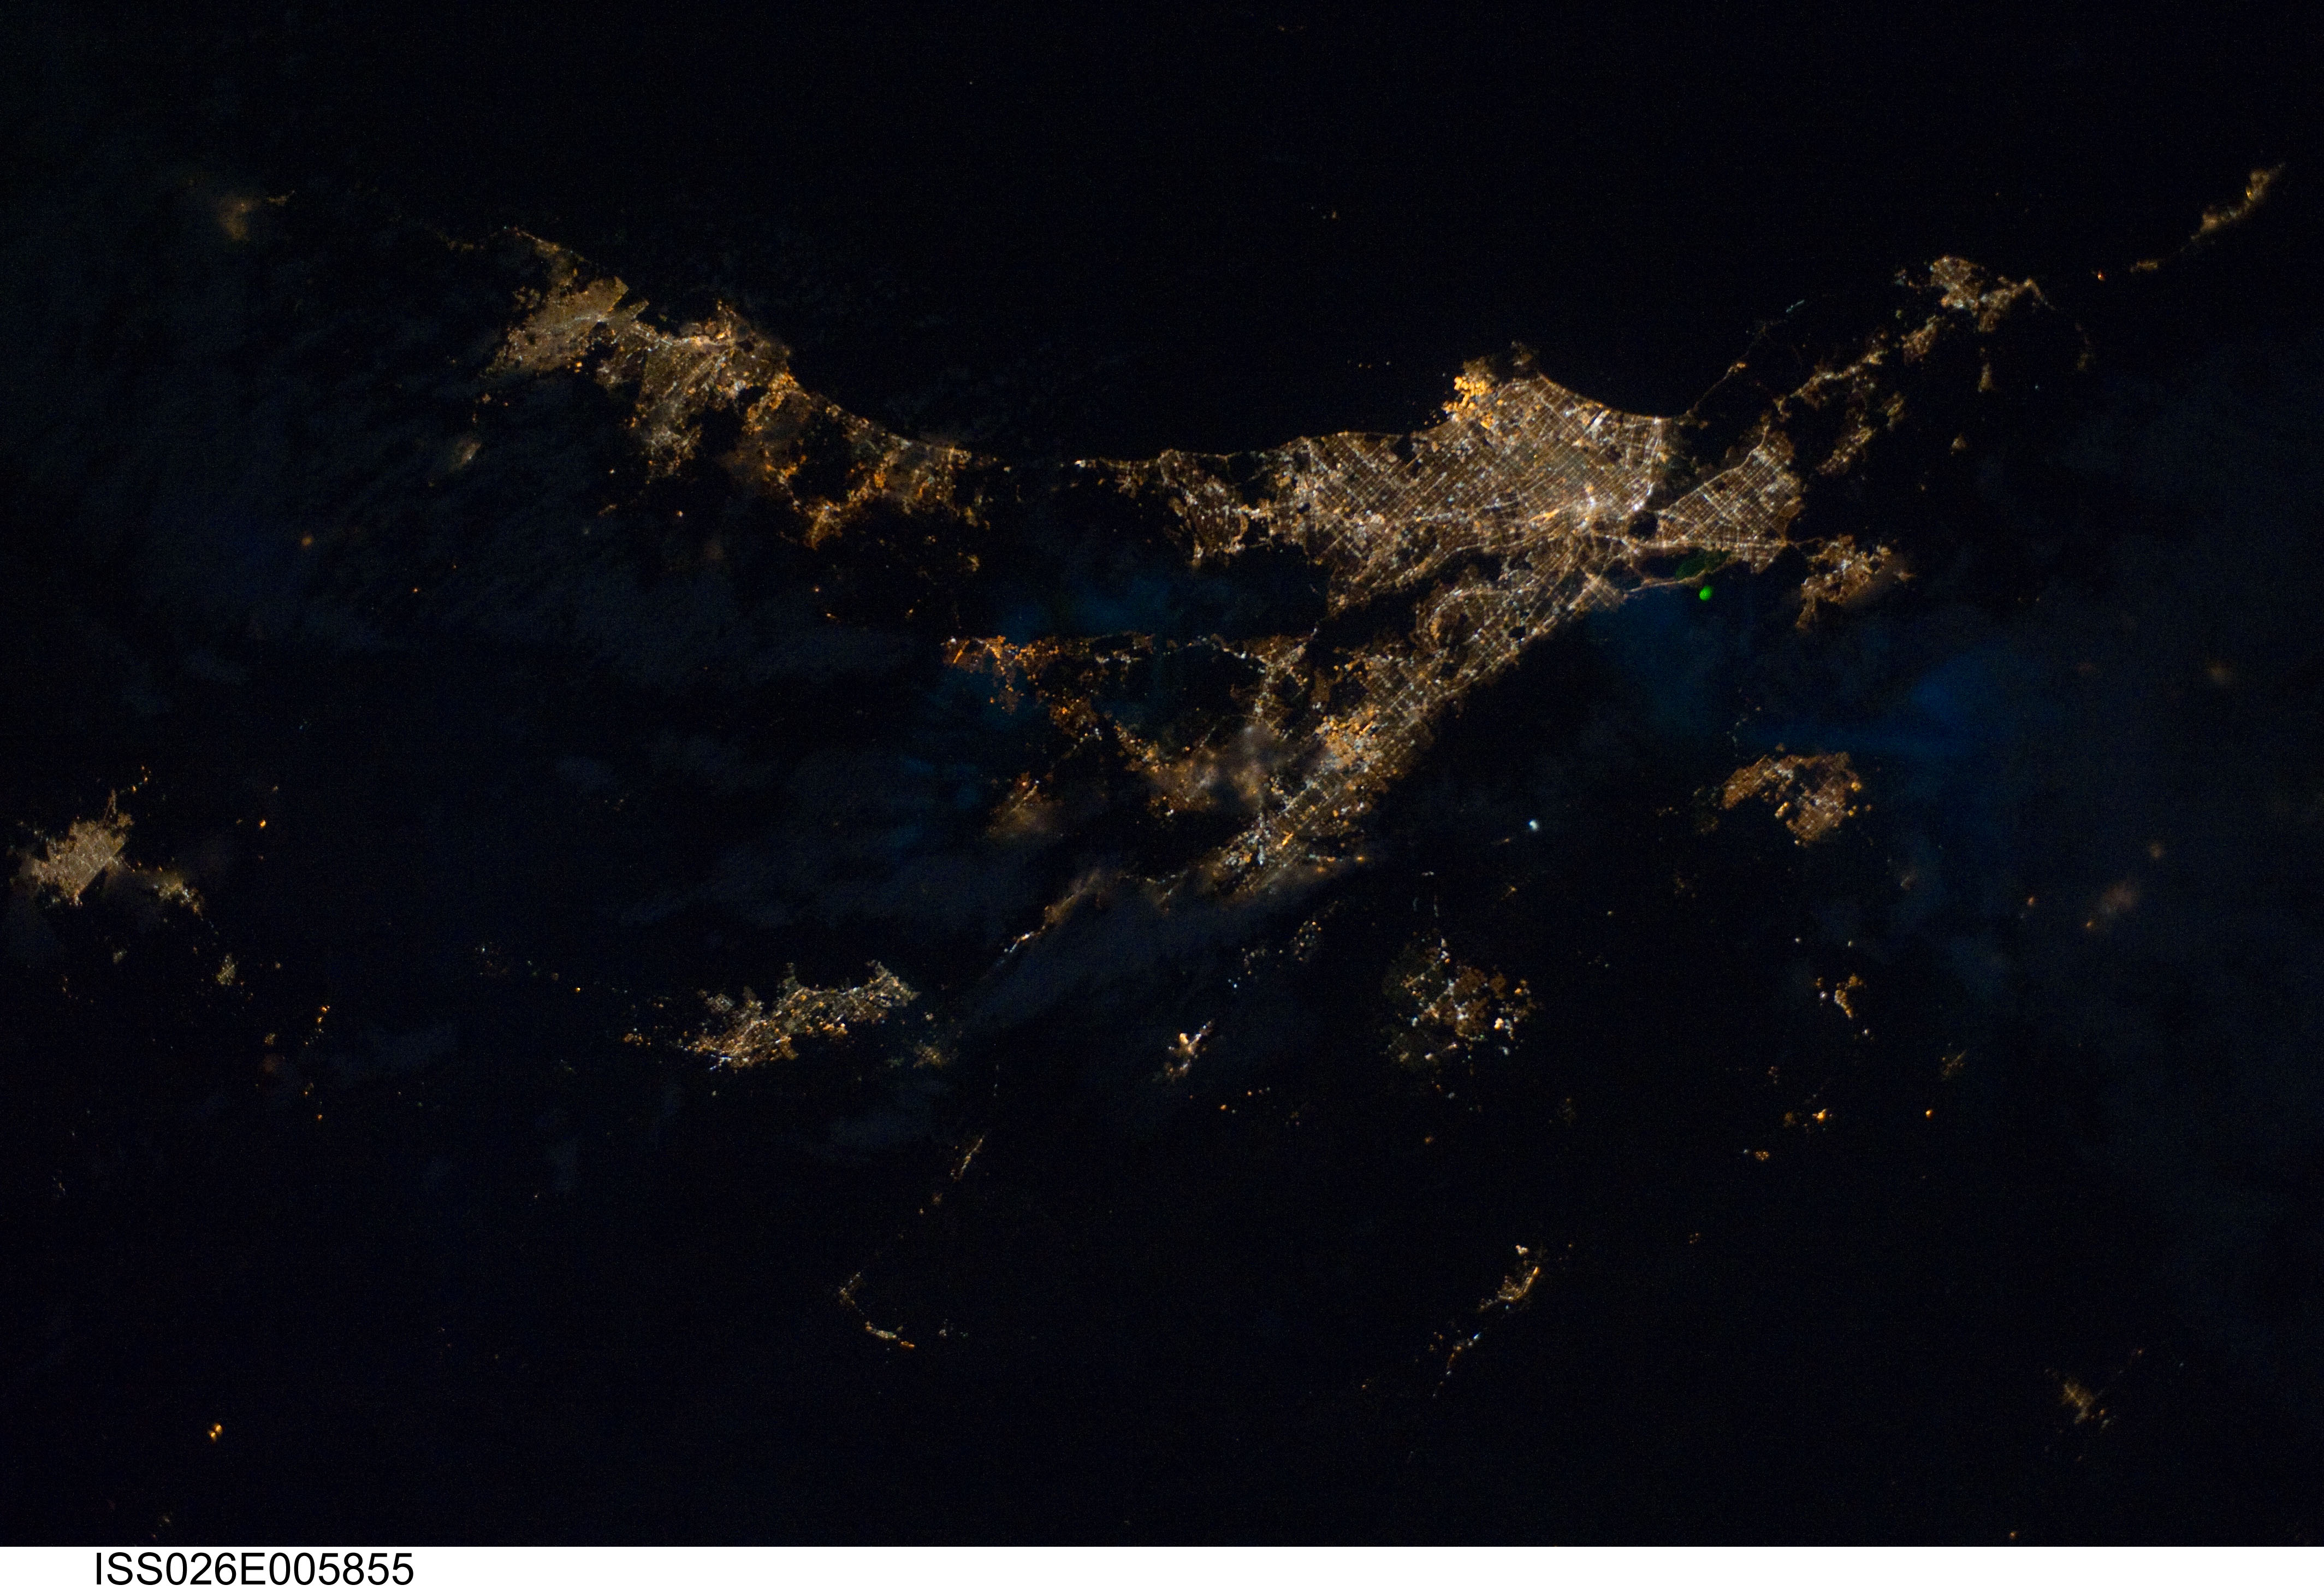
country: USA-CALIFORNIA
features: LOS ANGELES AT NIGHT
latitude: 34.0
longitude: -117.0
